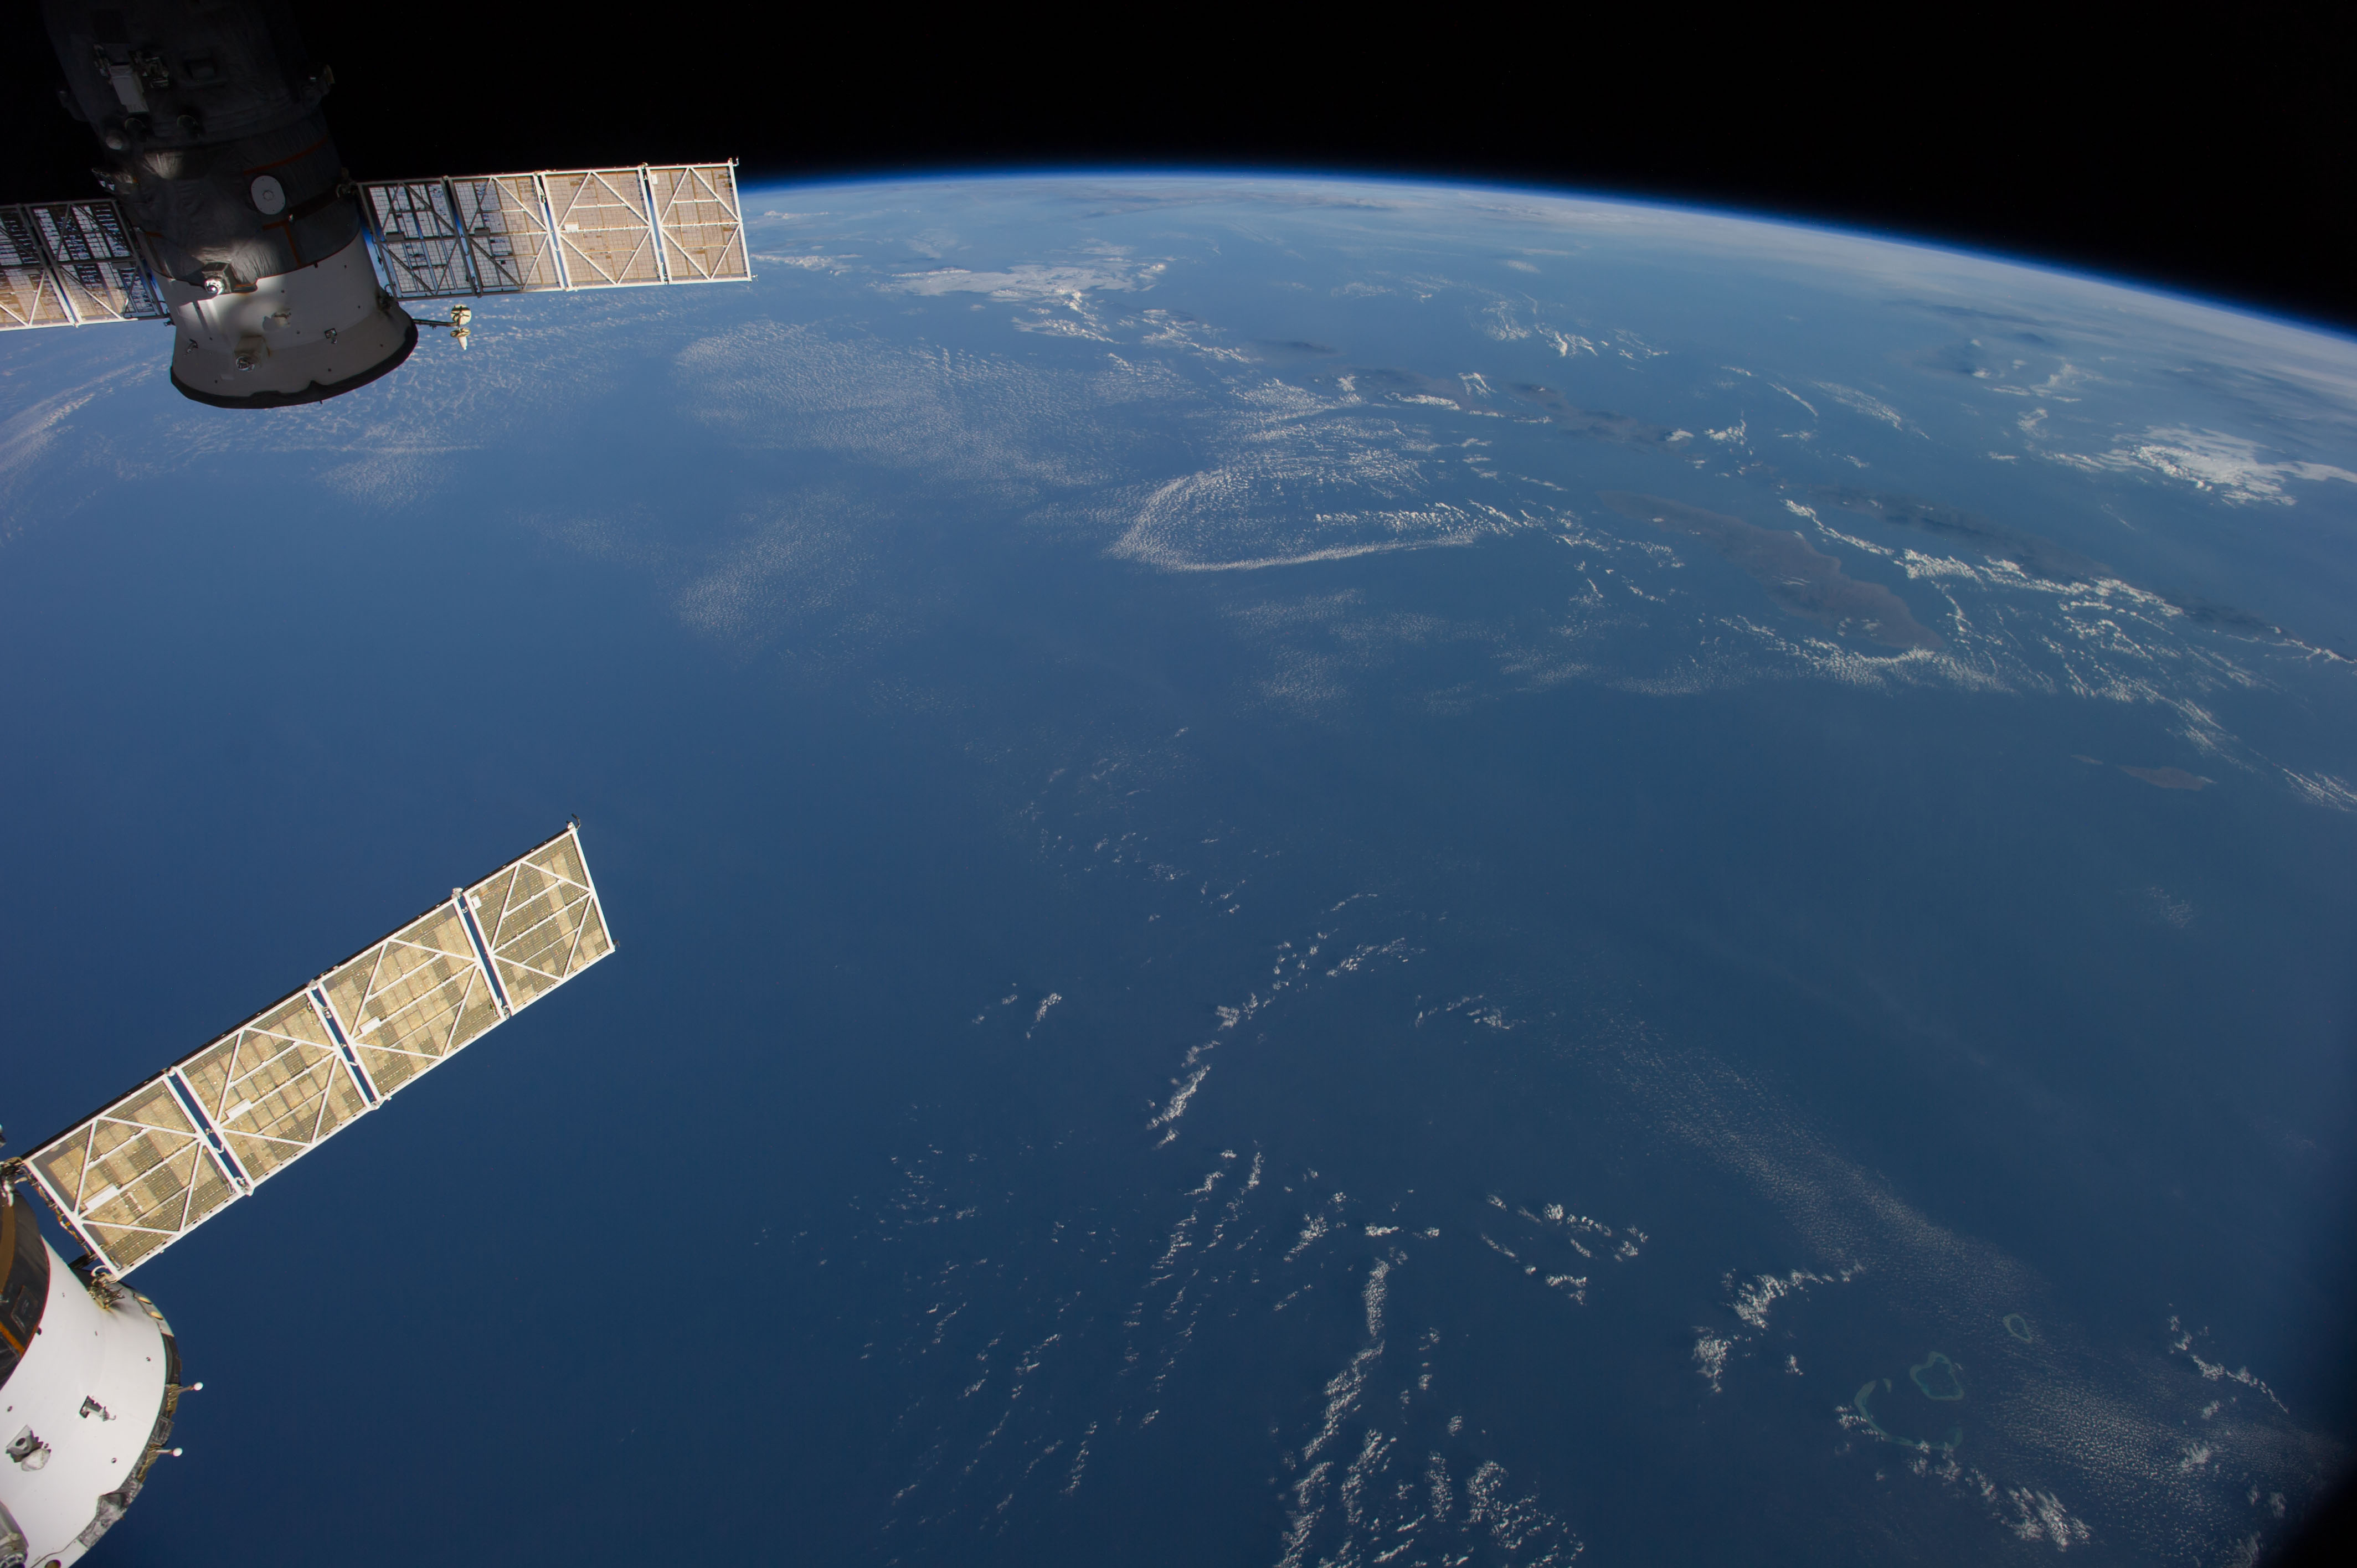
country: AUSTRALIA-WA
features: INDIAN O., JAVA S., BALI S., FLORES S., SAVU S., W. NUSA TENGGARA, E. NUSA TENGGARA, ATMOSPHERIC LIMB
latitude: -12.5
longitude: 117.5
